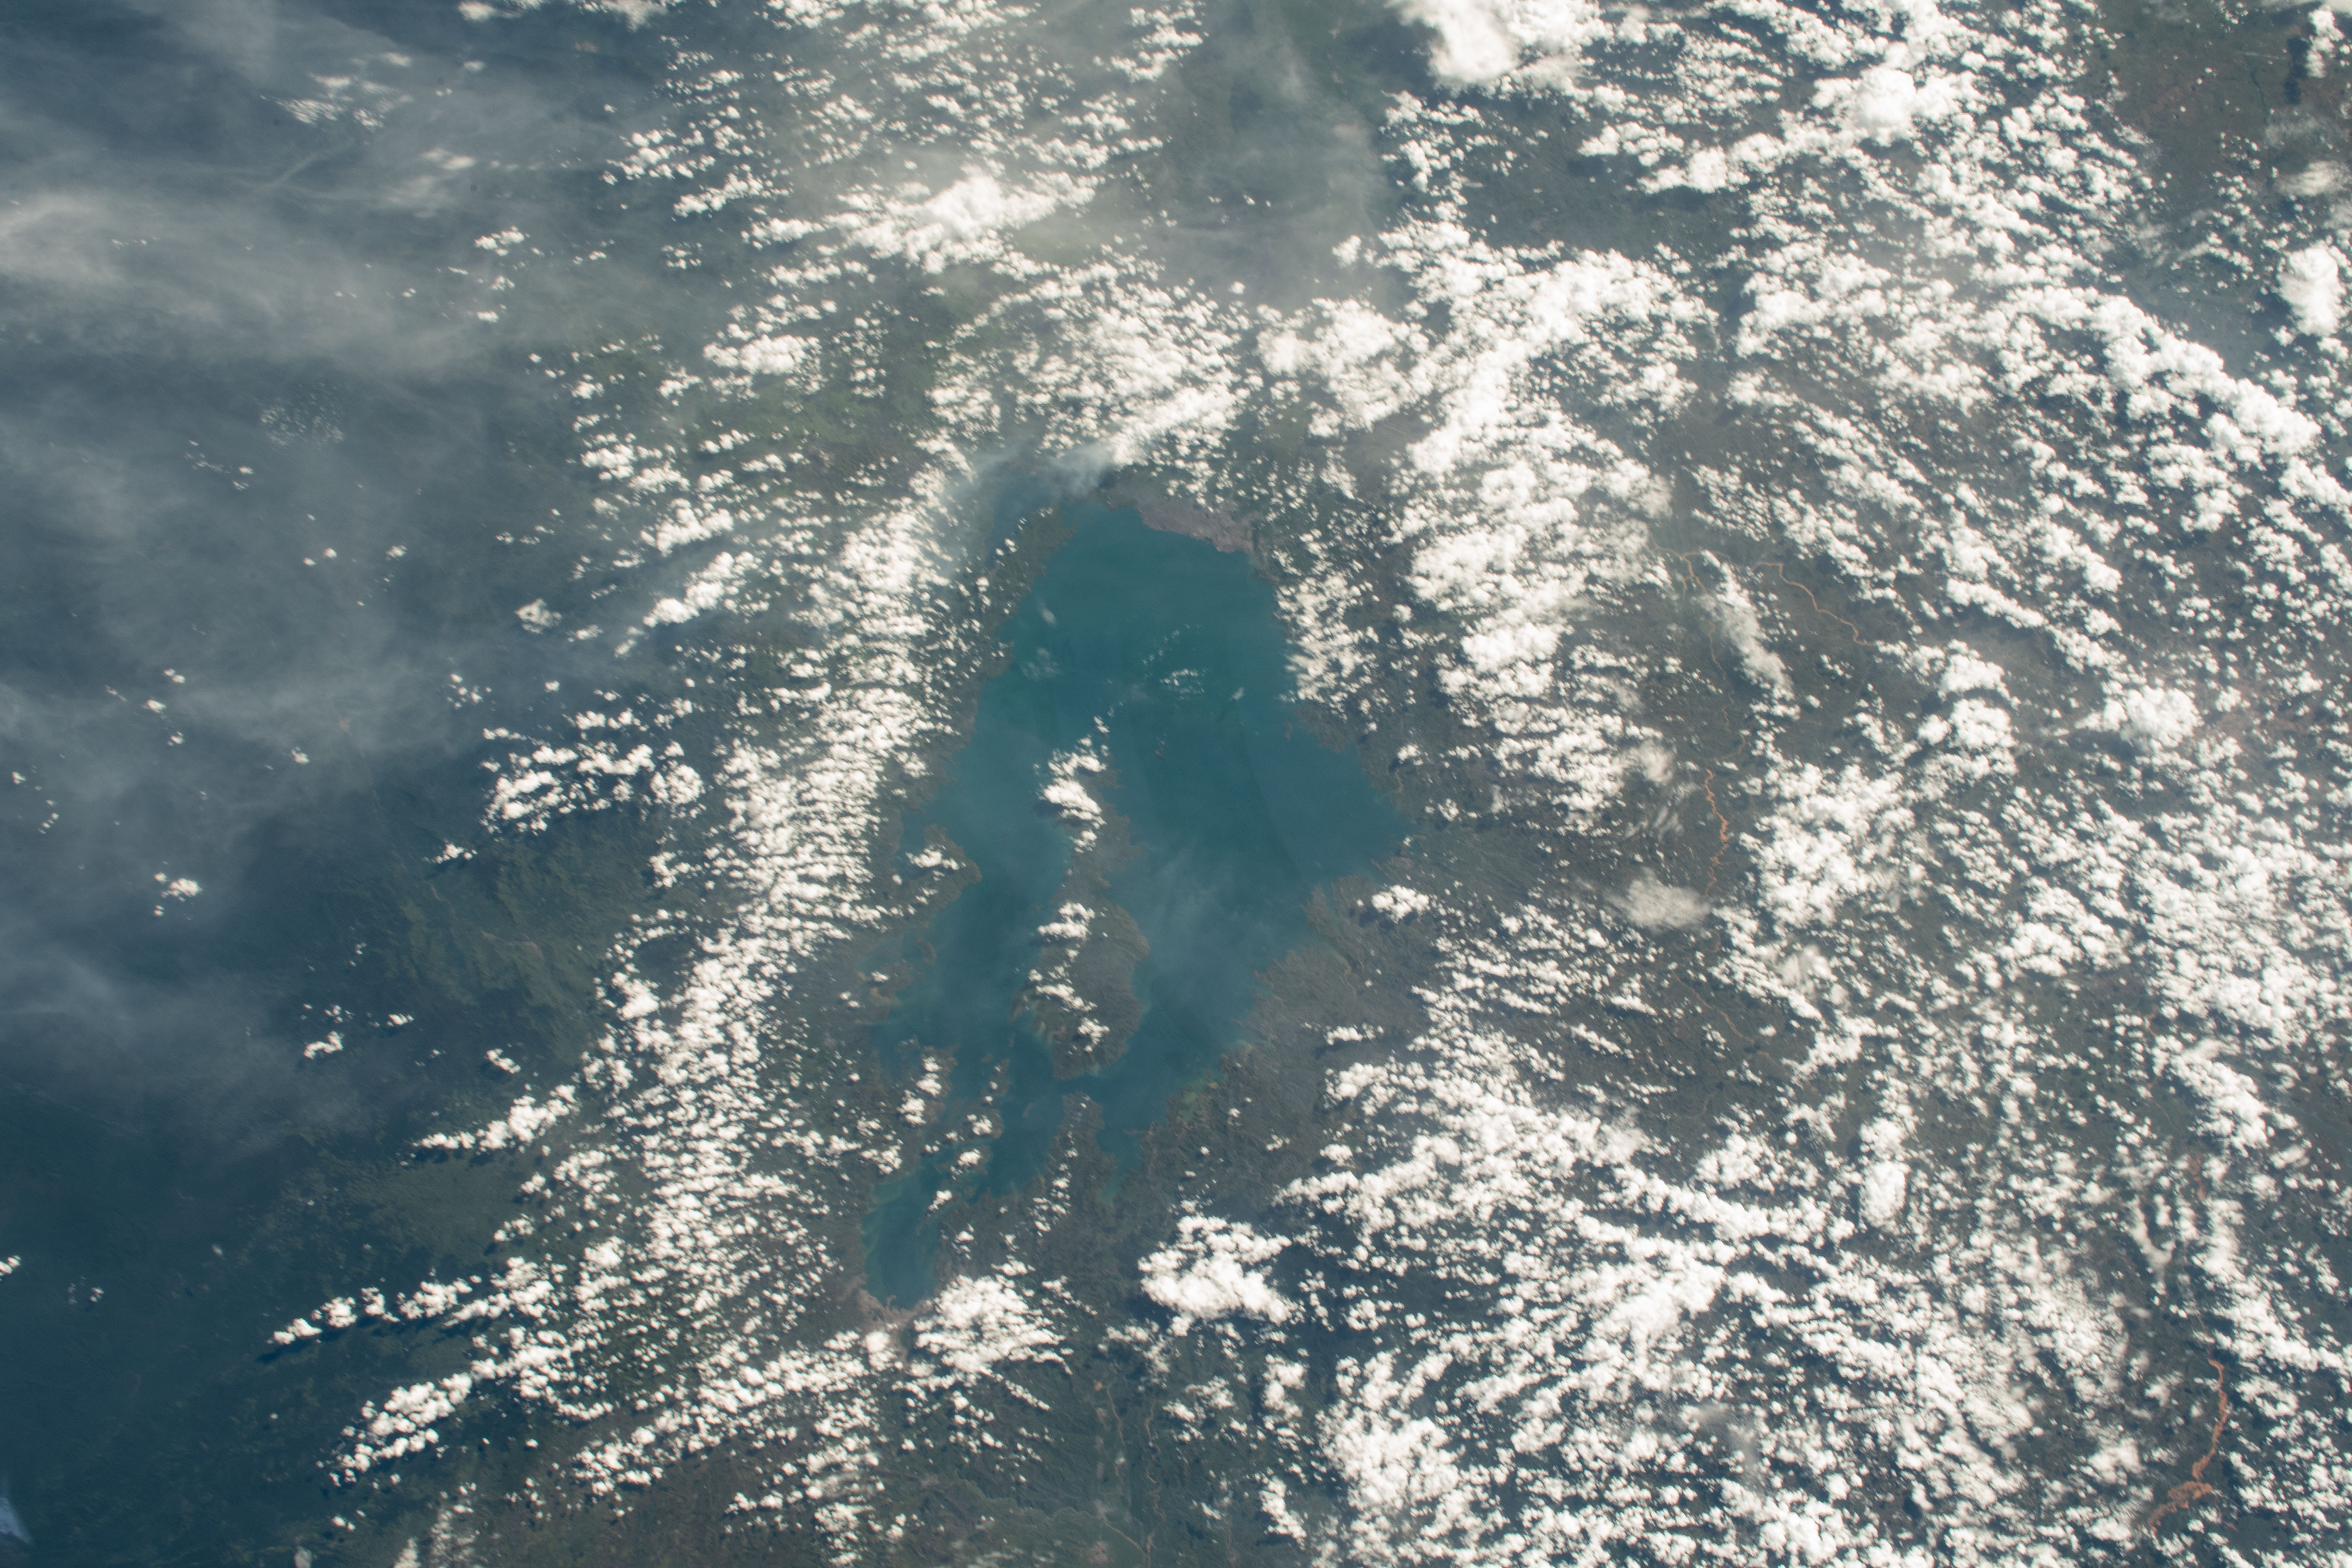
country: RWANDA
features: LAKE KIVU
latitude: -2.0
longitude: 29.5
